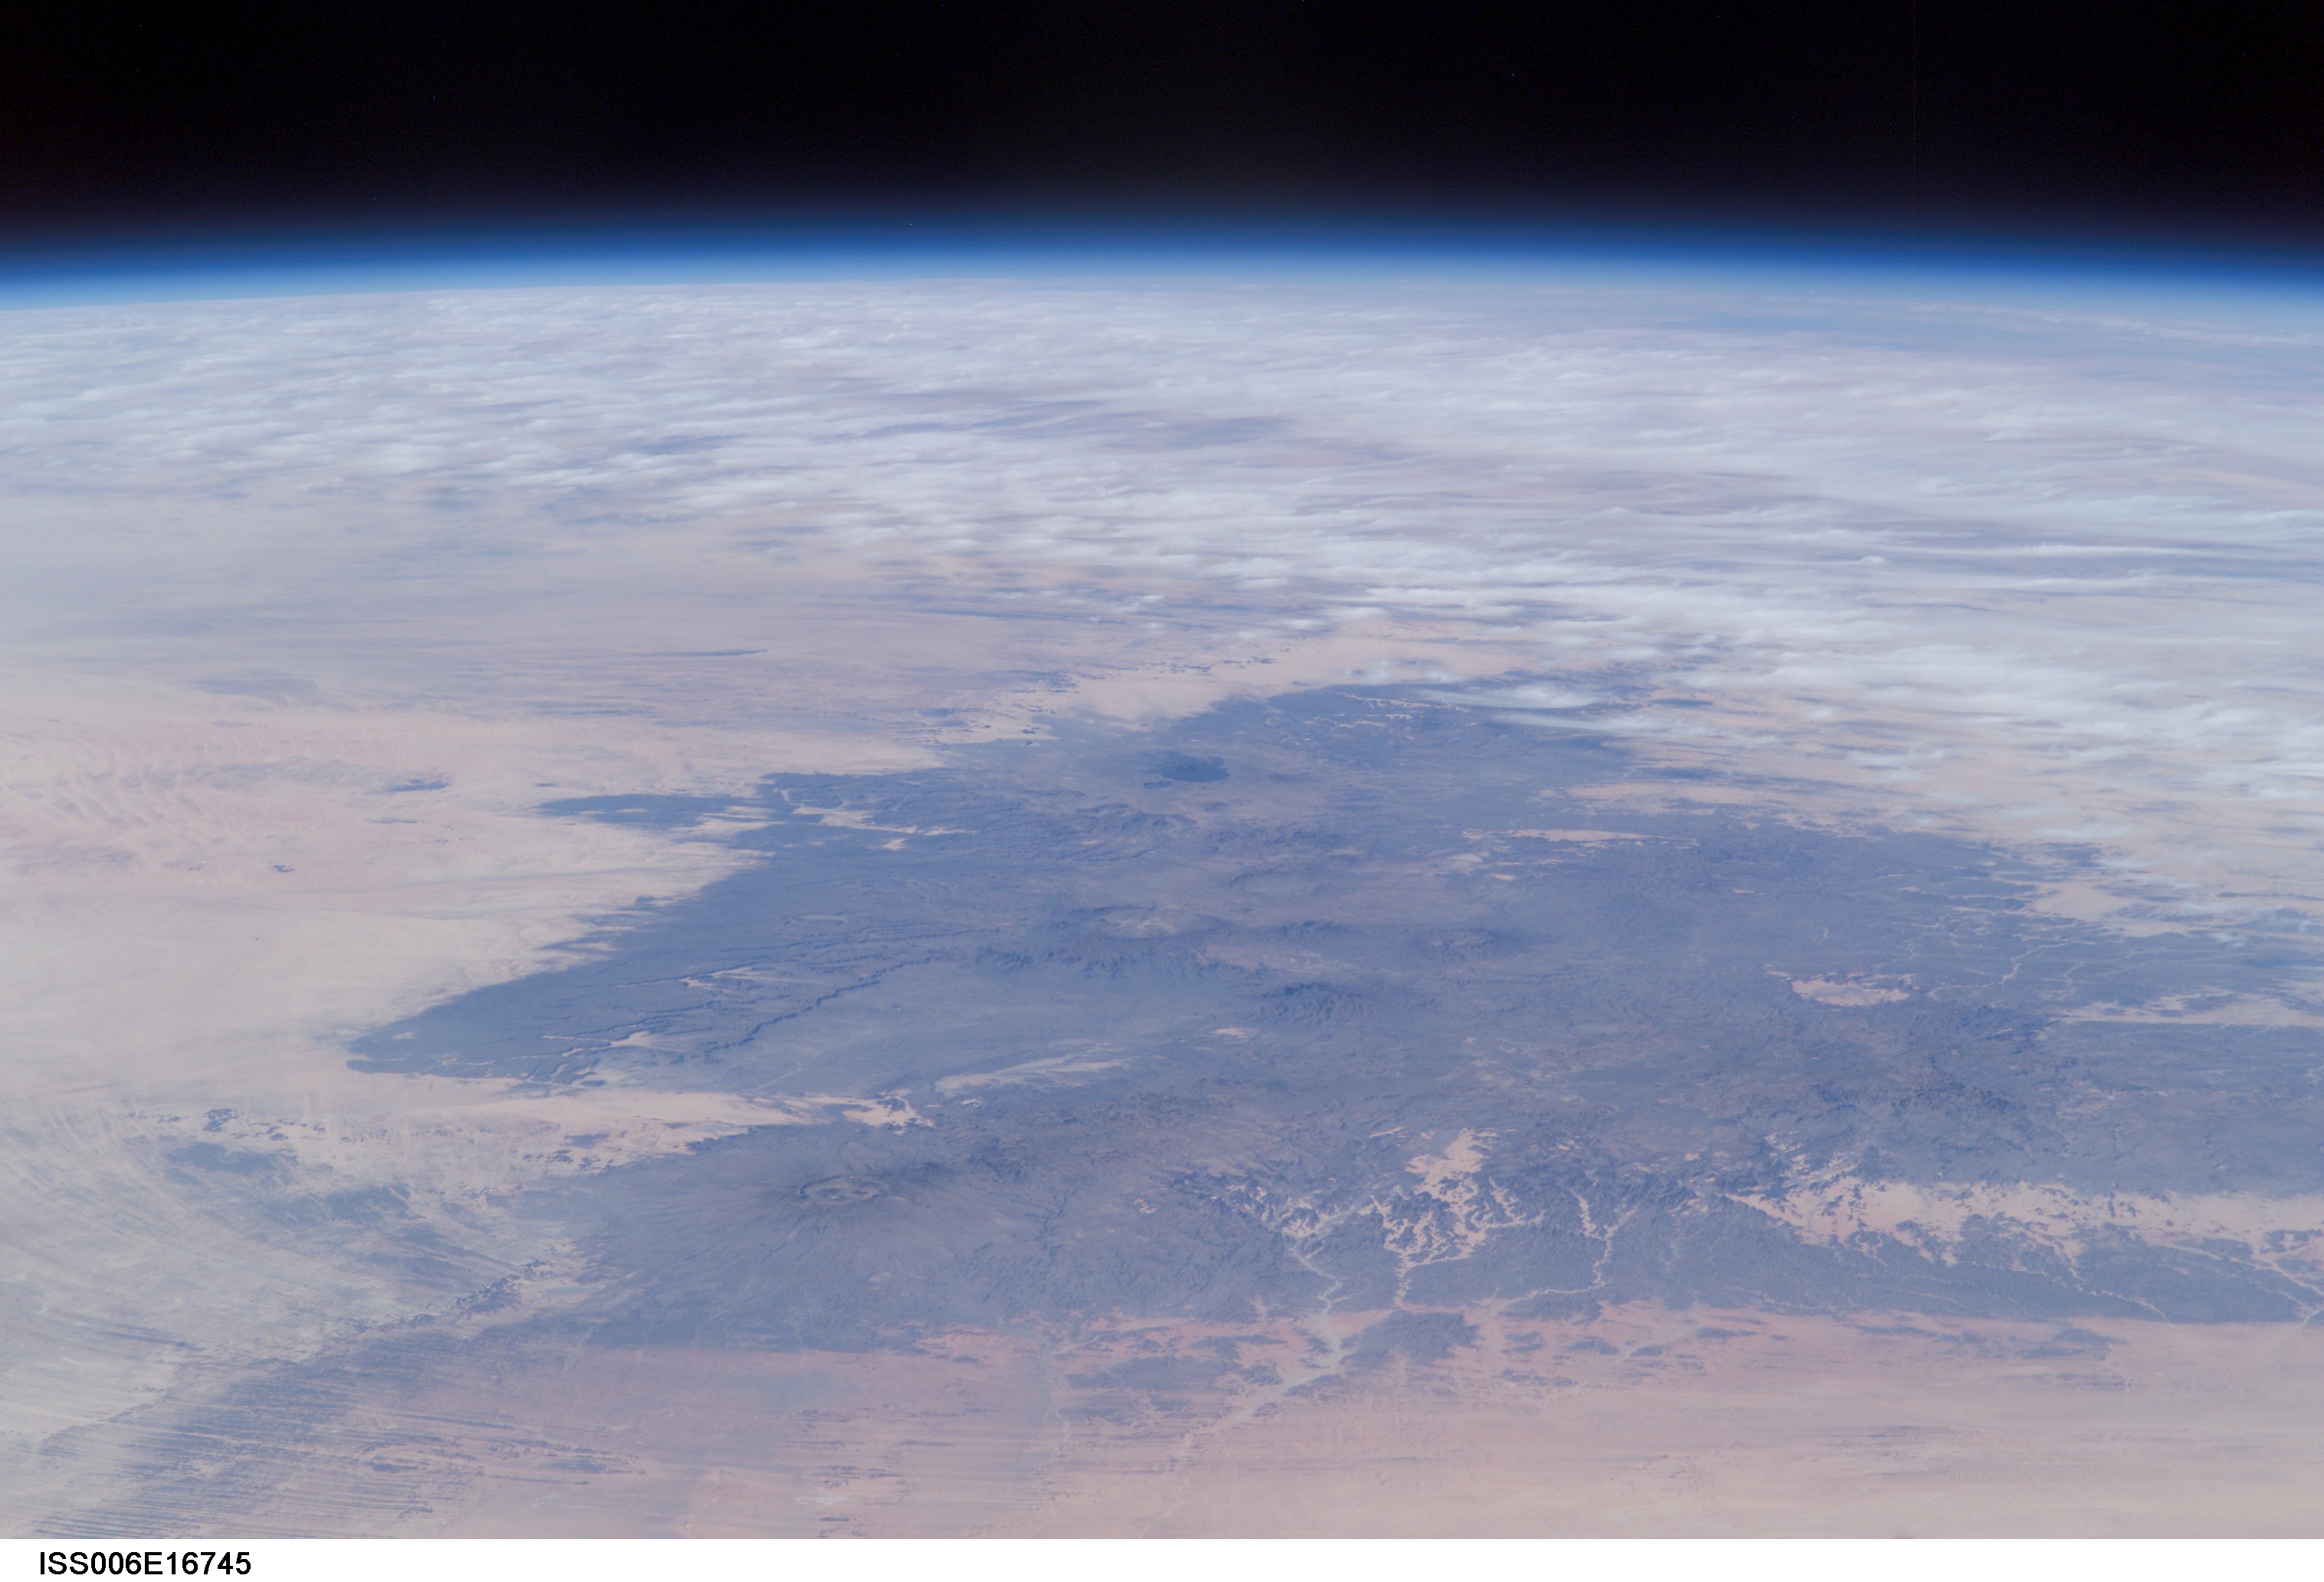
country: CHAD
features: ATMOSPHERIC LIMB, SAHARA DES.
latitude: 21.0
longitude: 16.7
